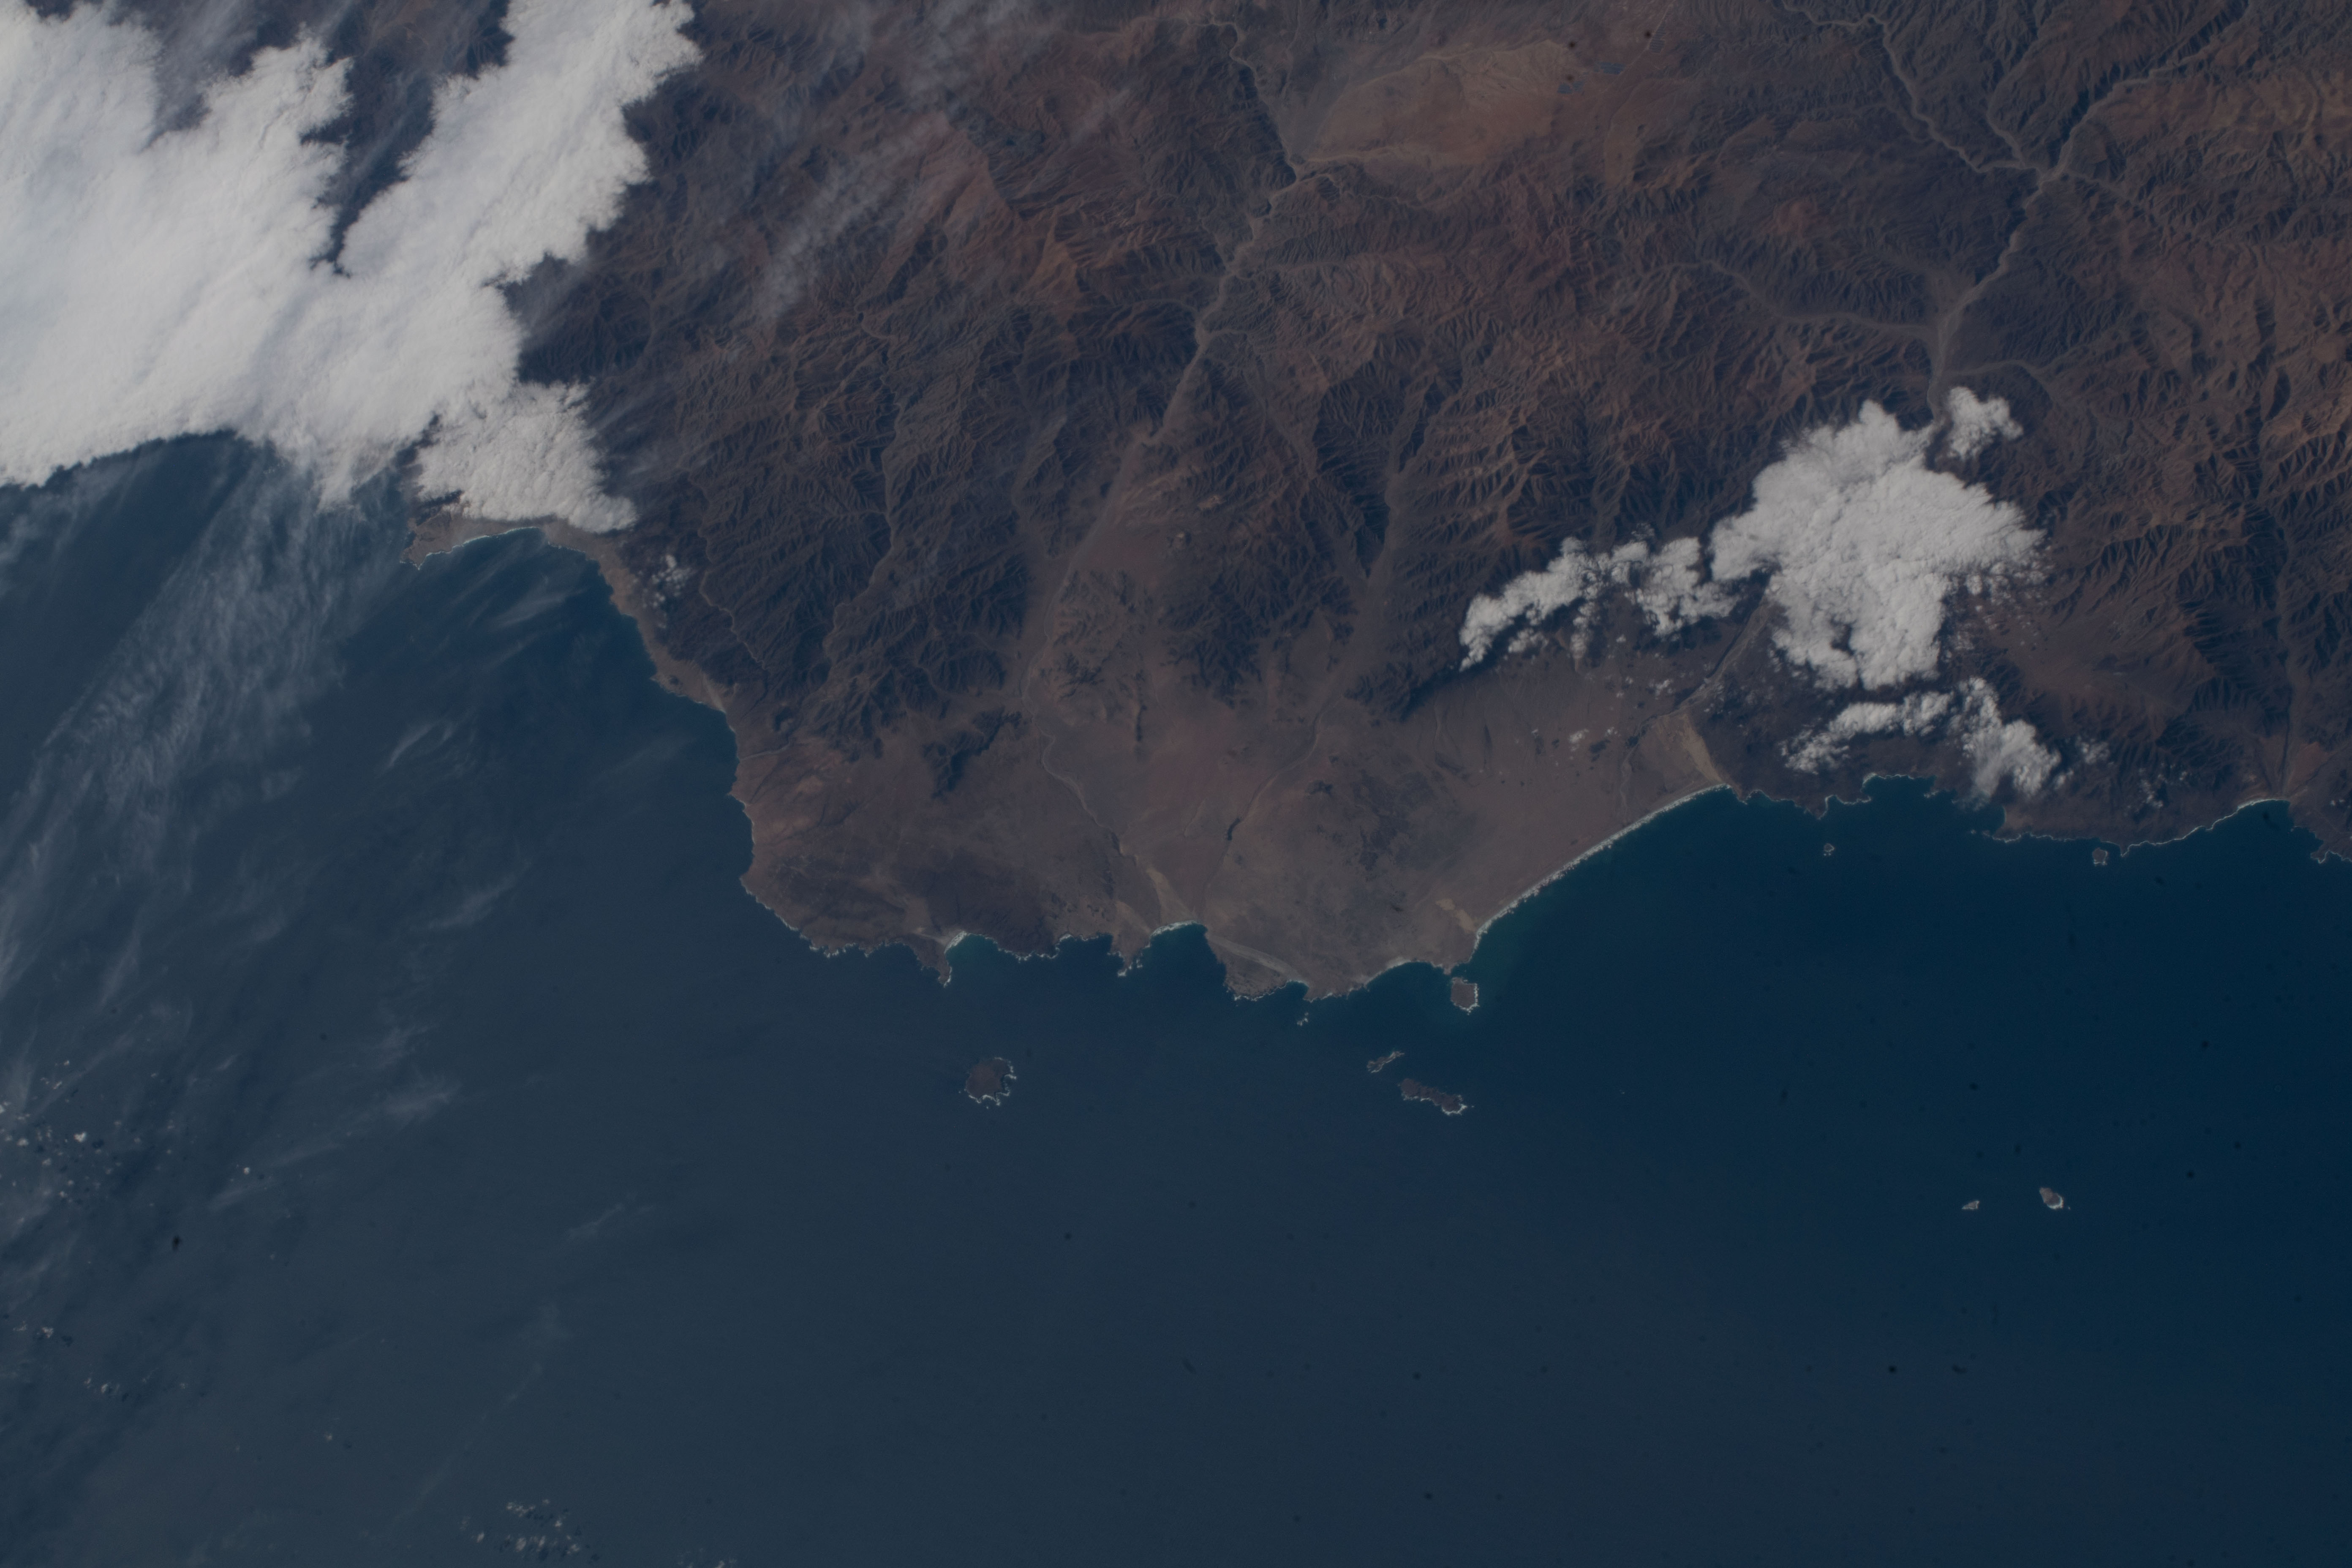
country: CHILE
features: COAST, LA HIGUERA, CARRIZALILLO
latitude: -29.1
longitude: -71.4
